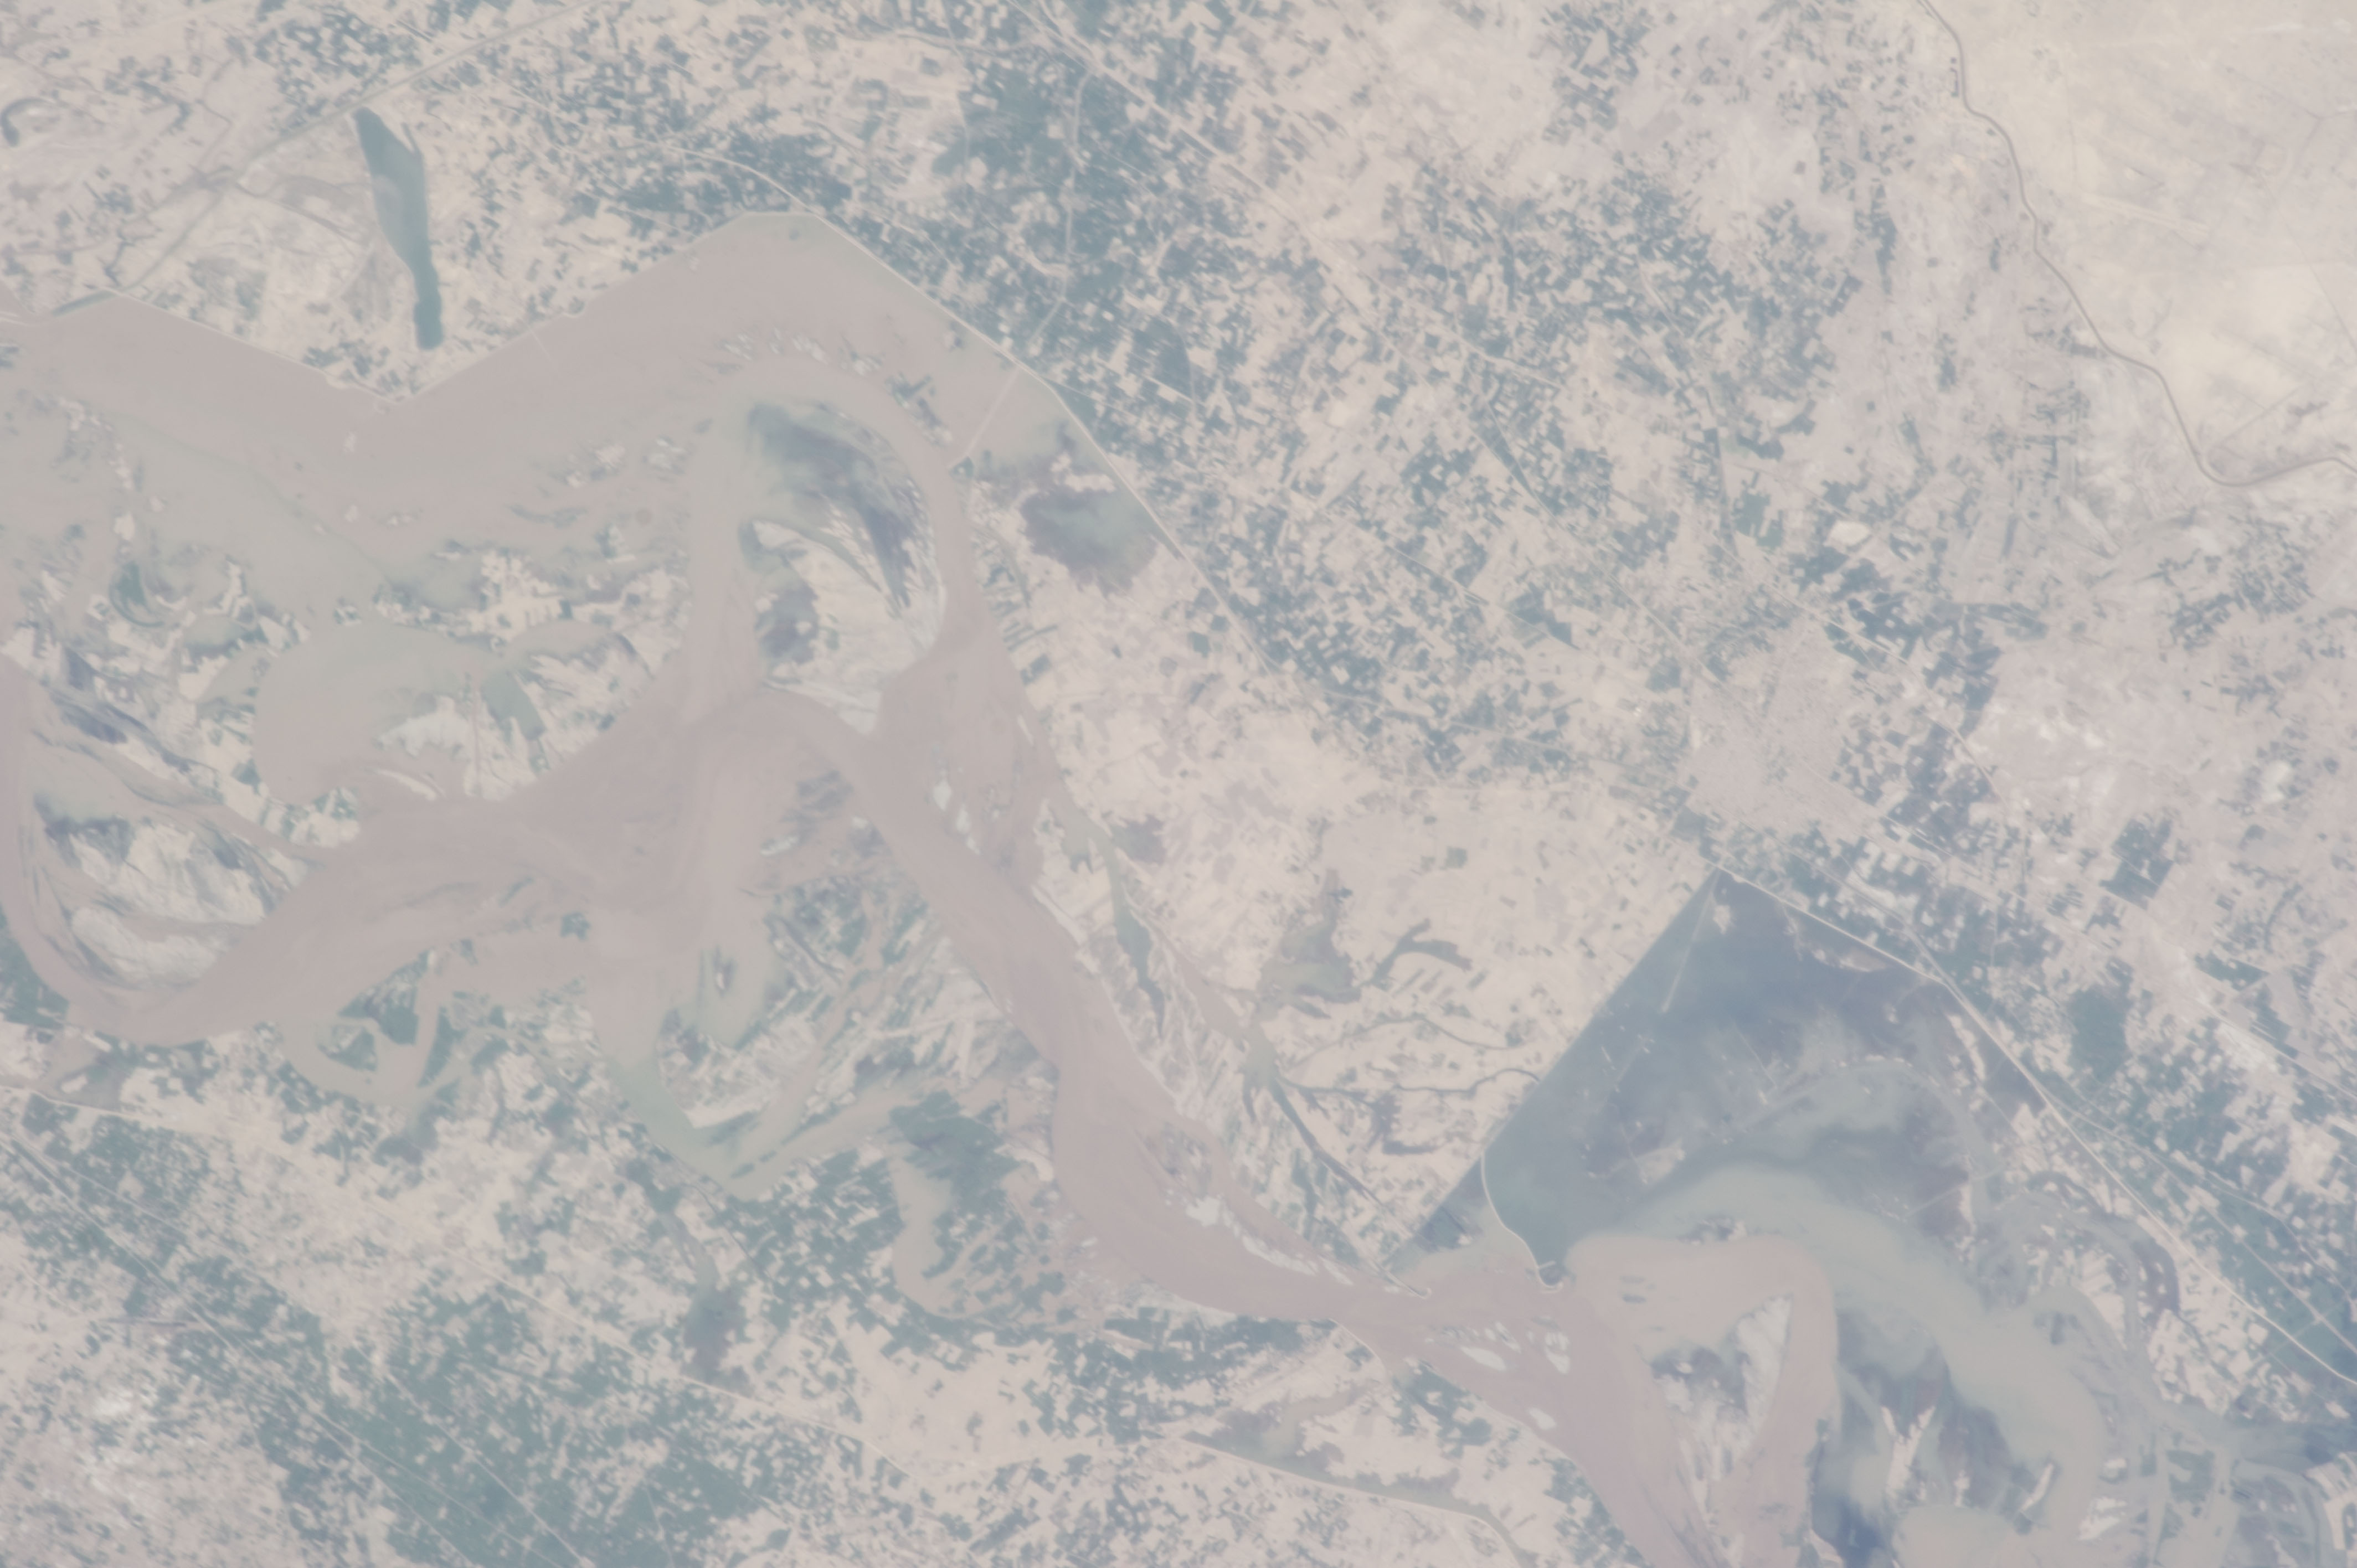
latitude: 26.6
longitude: 67.7
